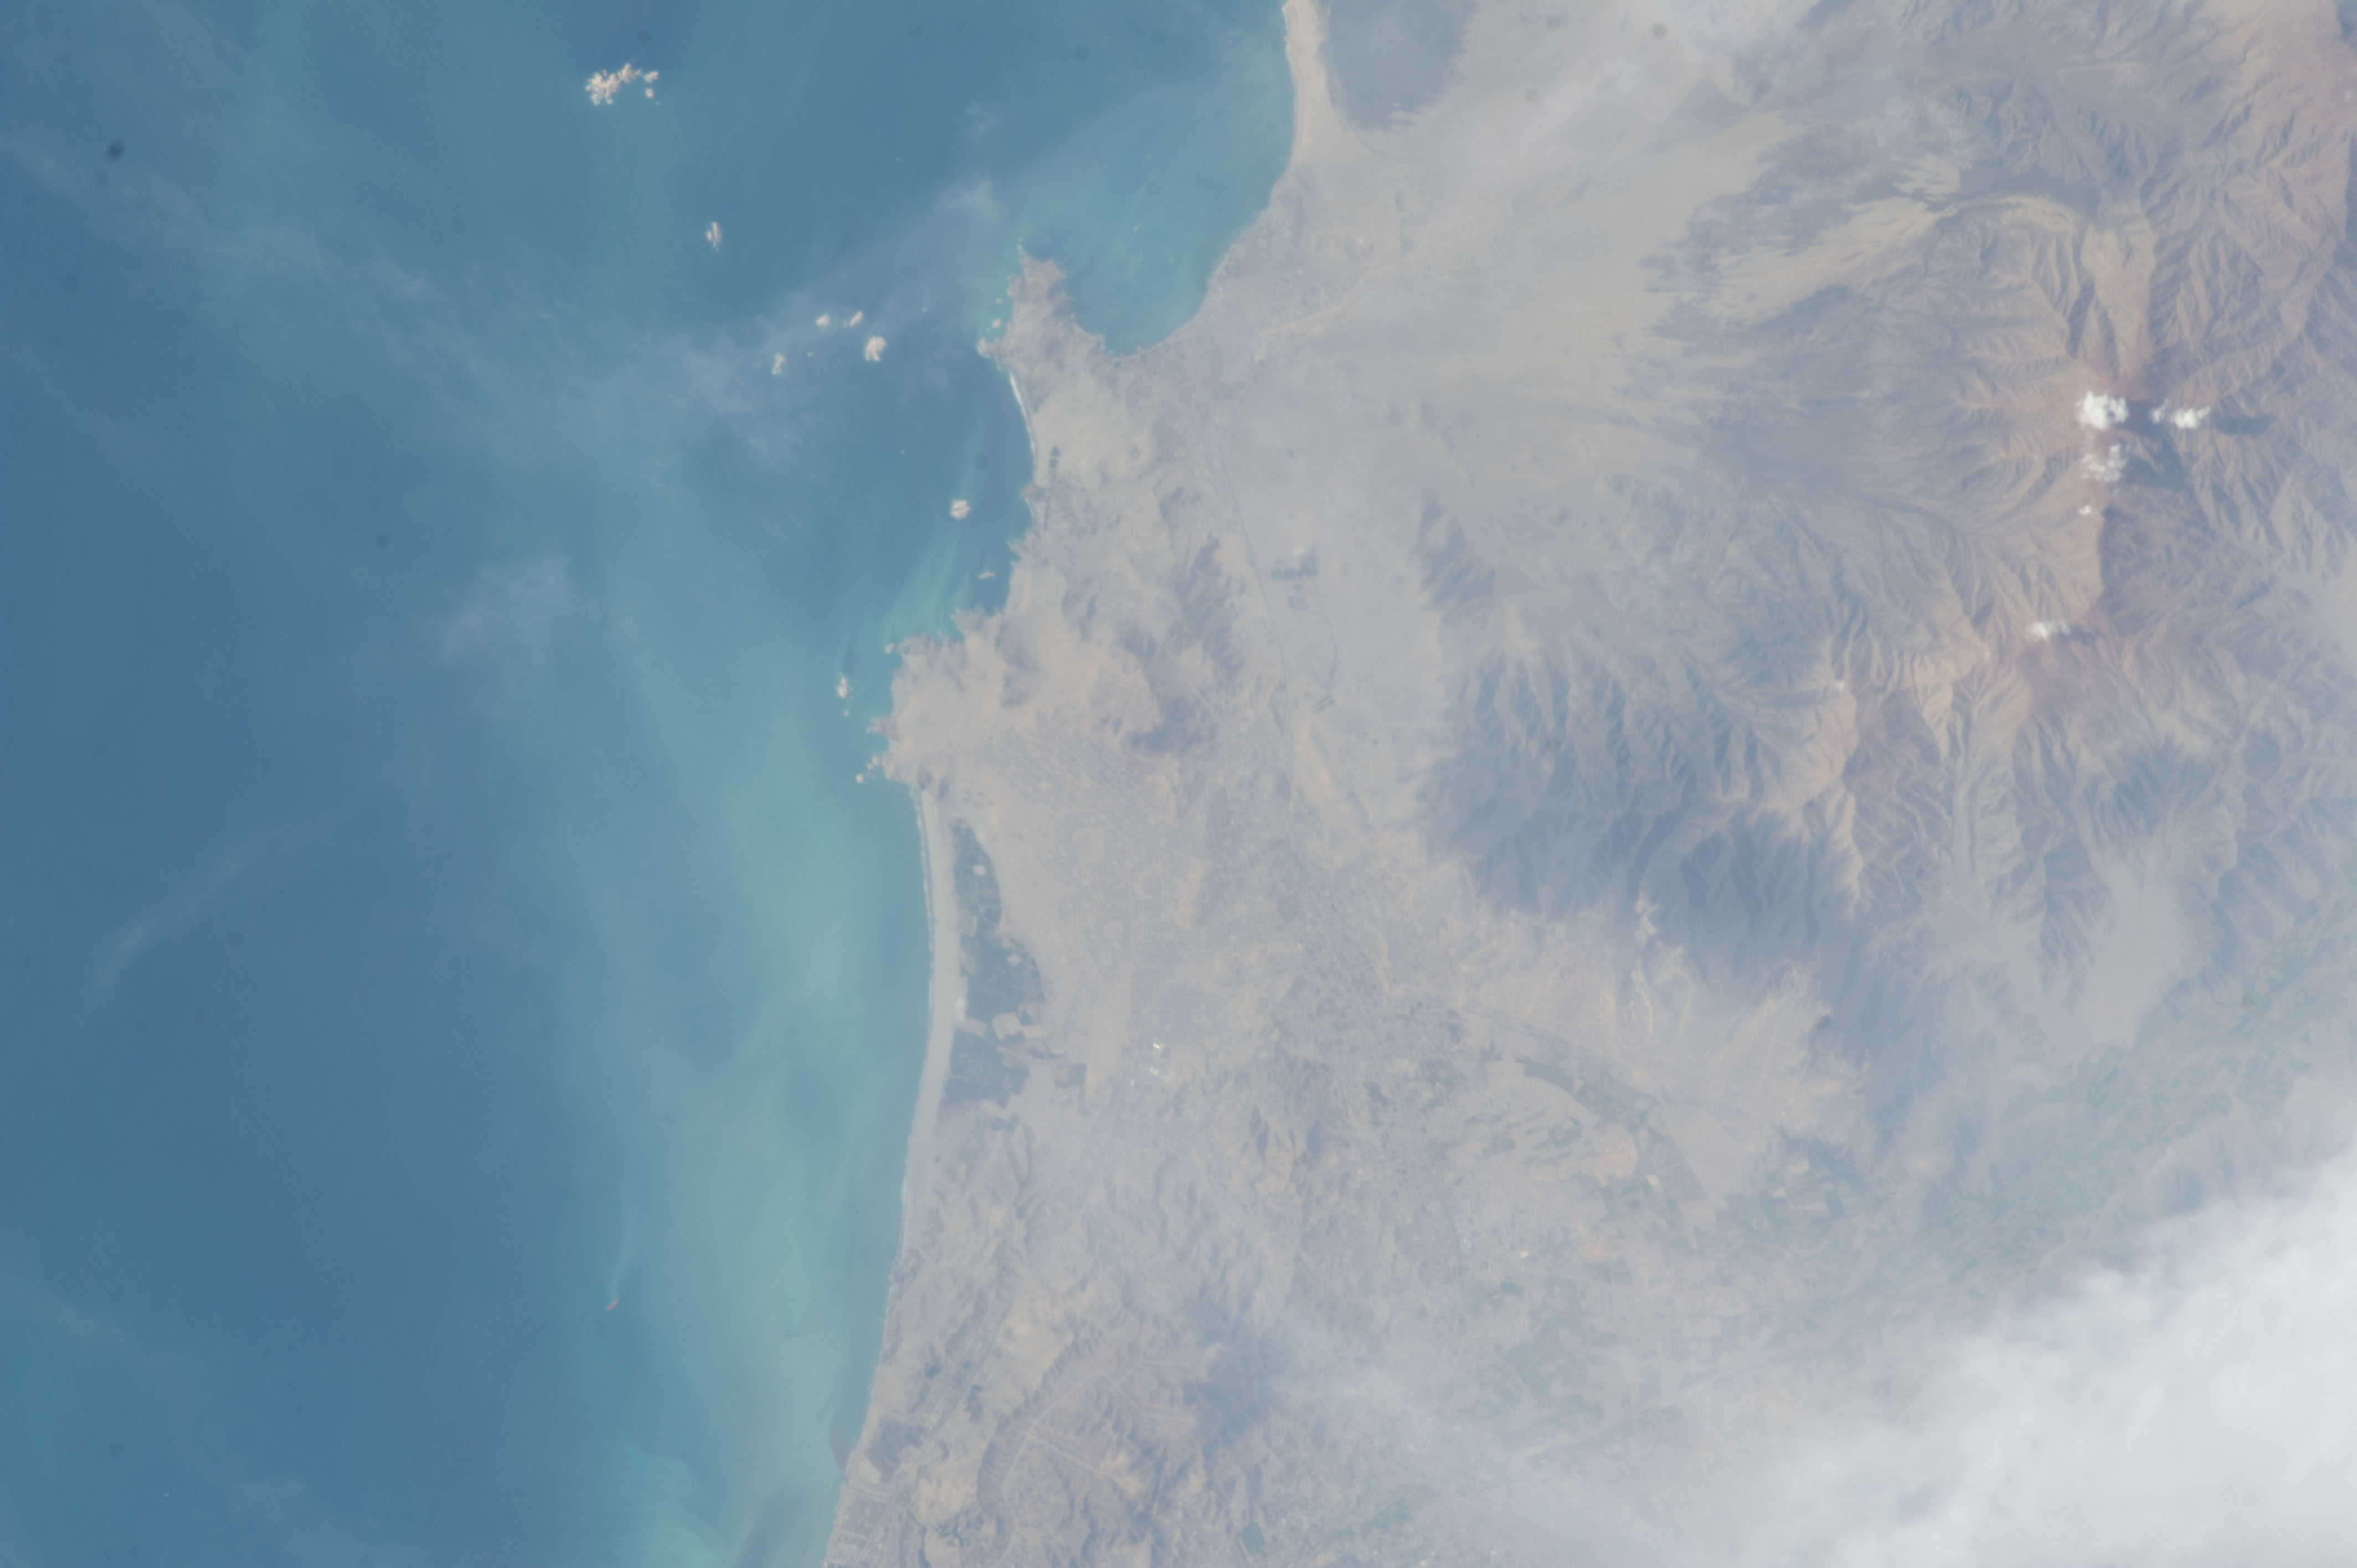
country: PERU
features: SANTA ROSA, MTS.
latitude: -11.8
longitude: -77.1
